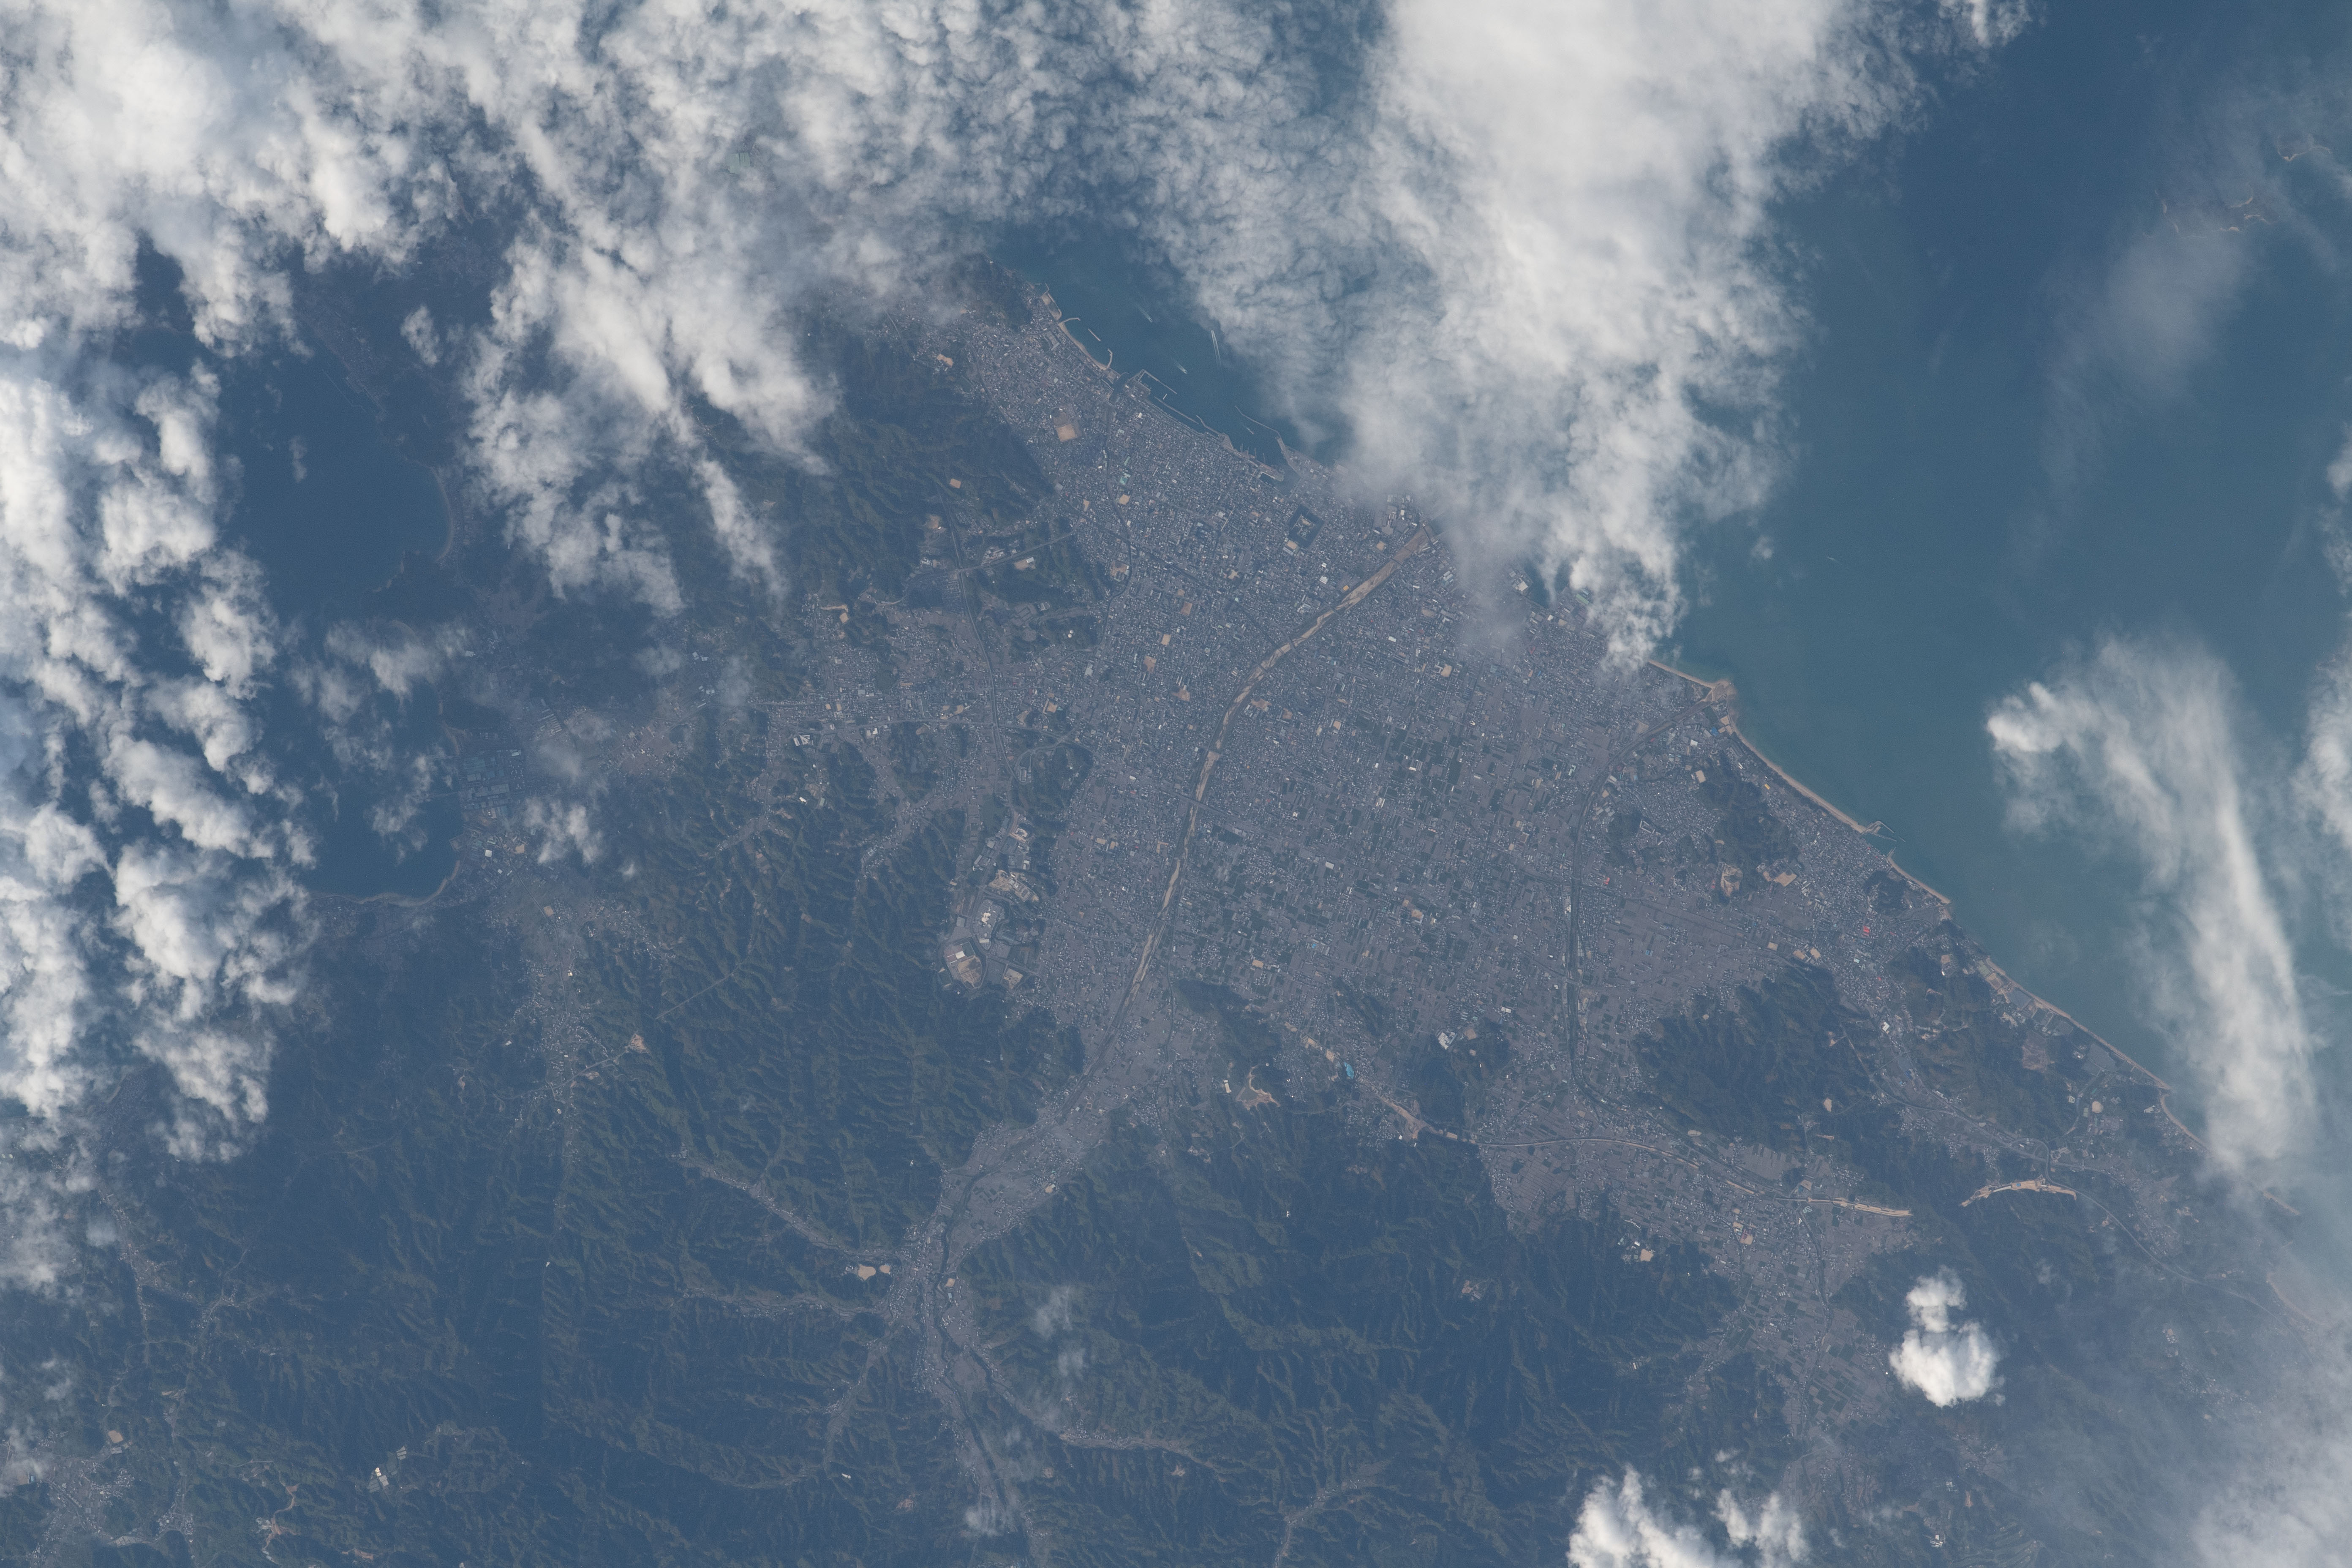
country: JAPAN
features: IMABARI CITY
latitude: 34.0
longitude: 133.0
